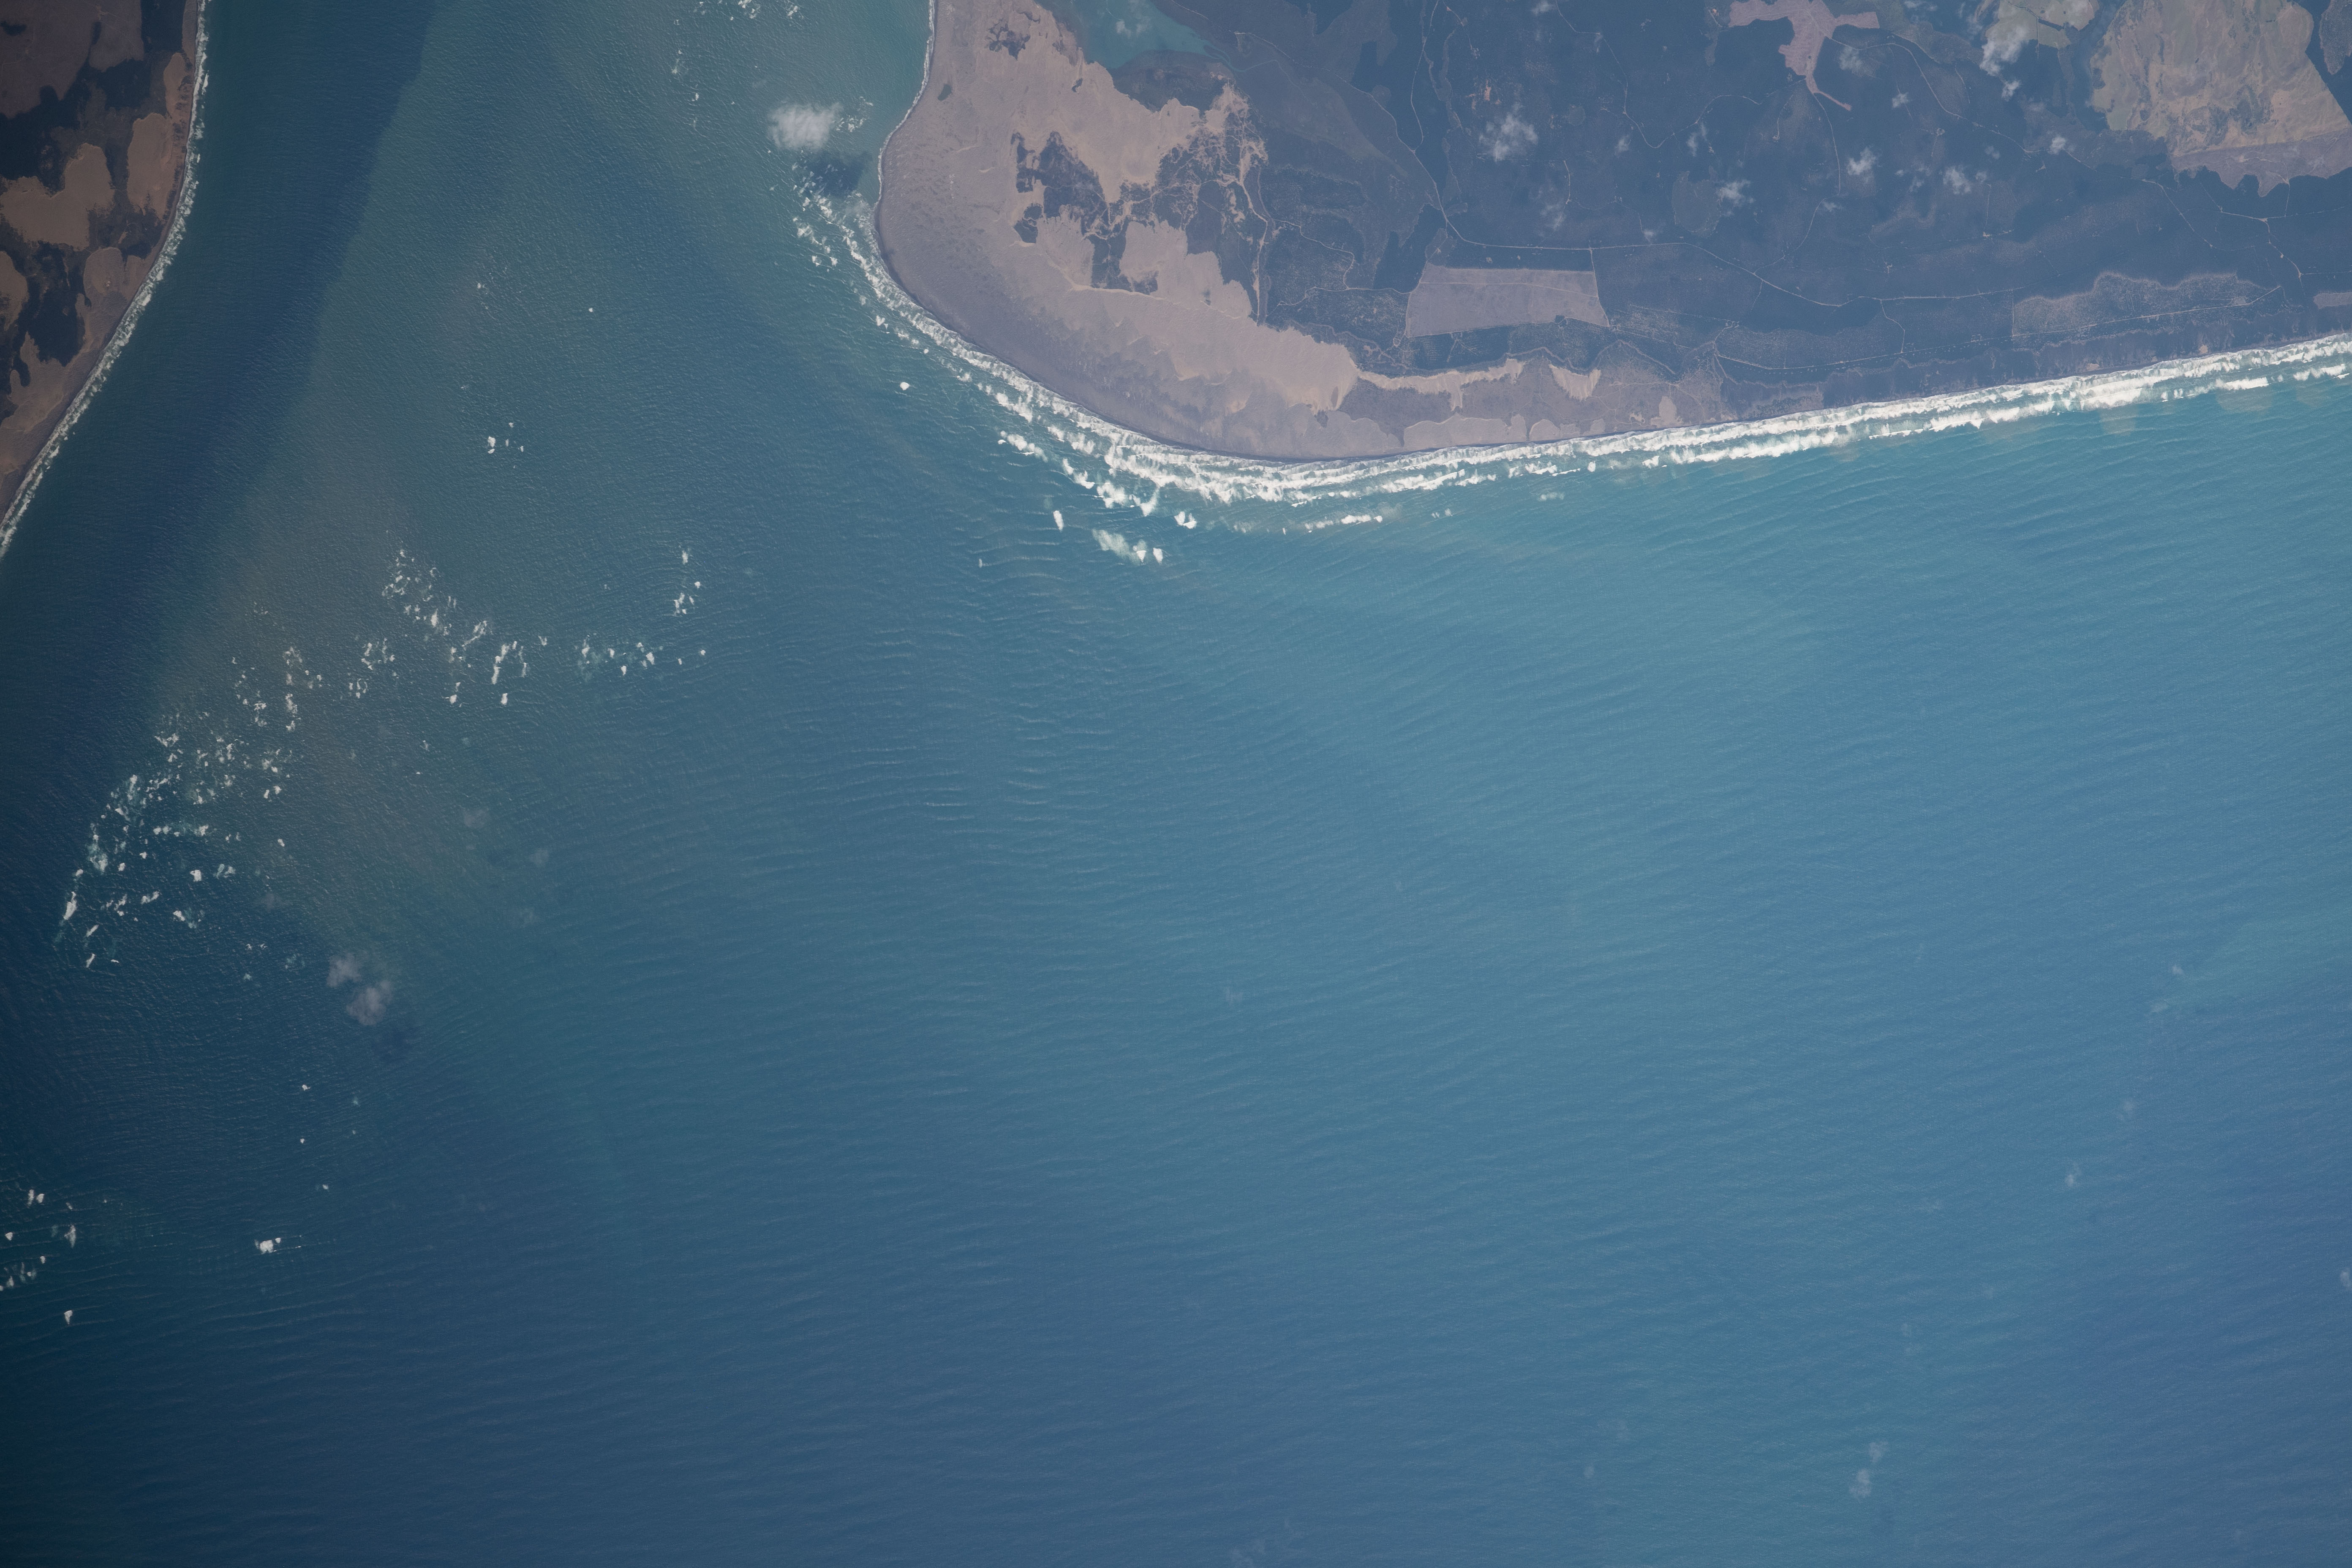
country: NEW ZEALAND-NI
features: WAIONU INLET
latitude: -36.5
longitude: 174.1
